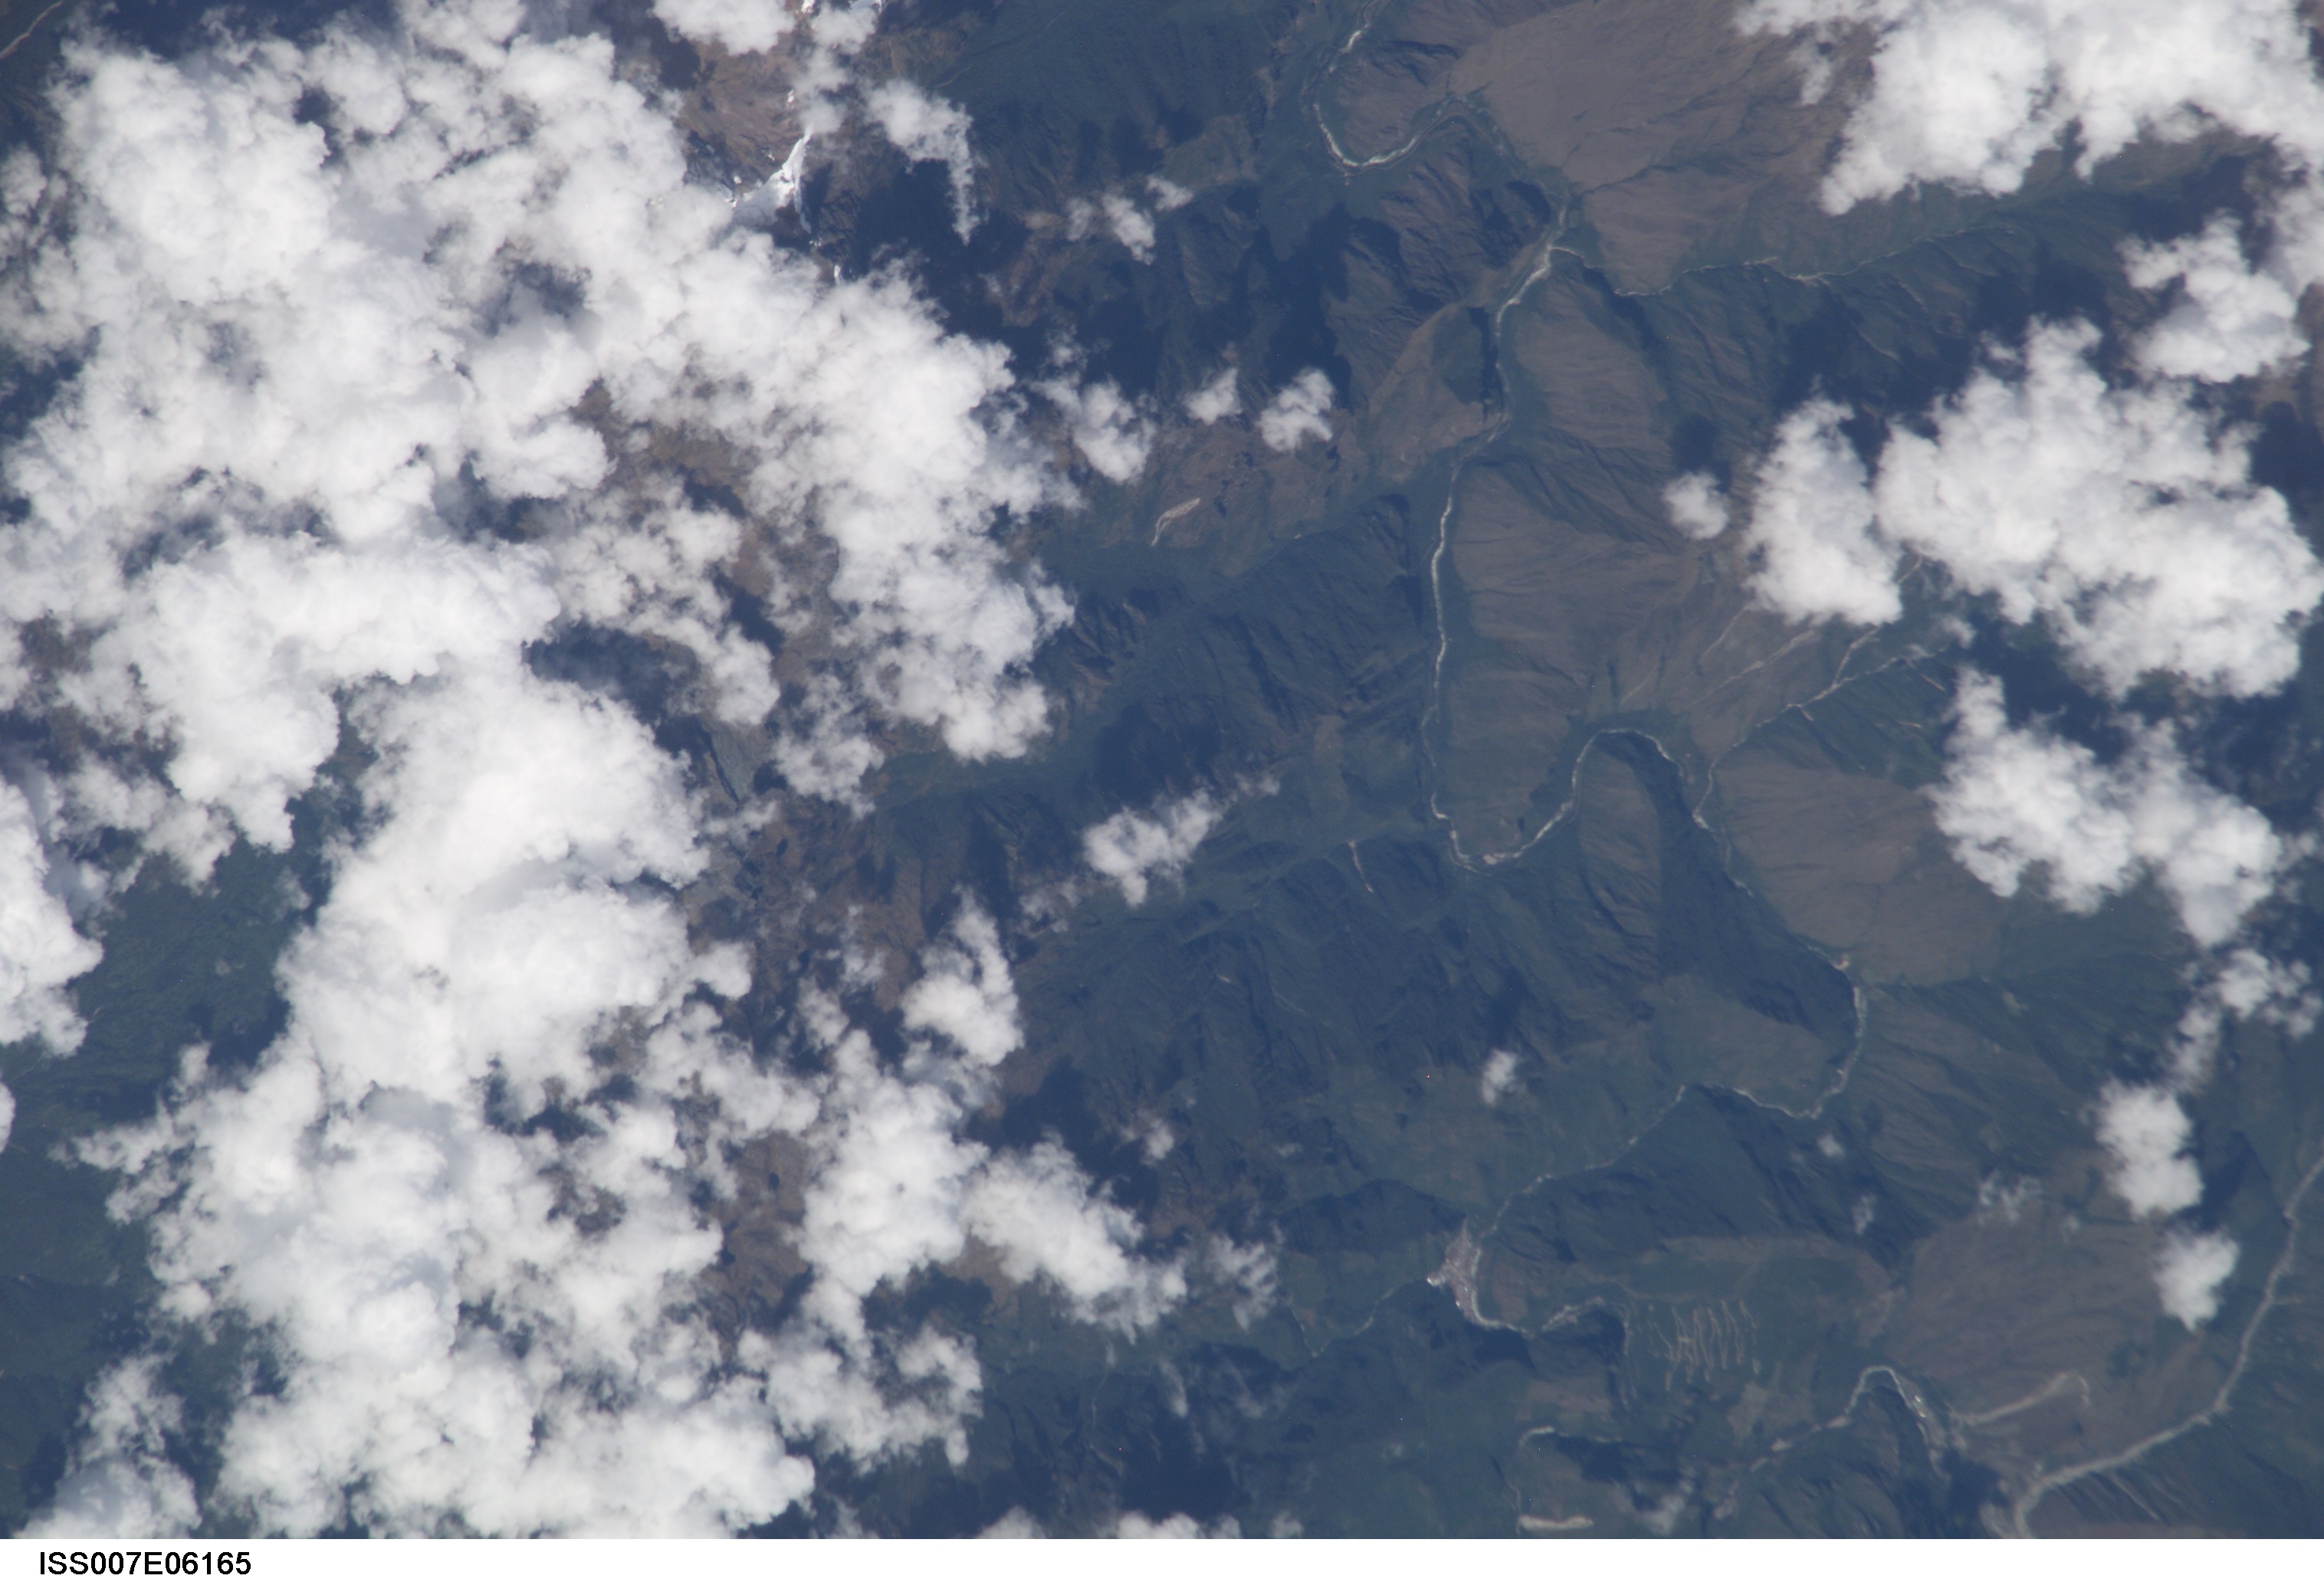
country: PERU
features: ANDES RANGE, RIO URUBAMA
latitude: -13.5
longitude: -72.0
